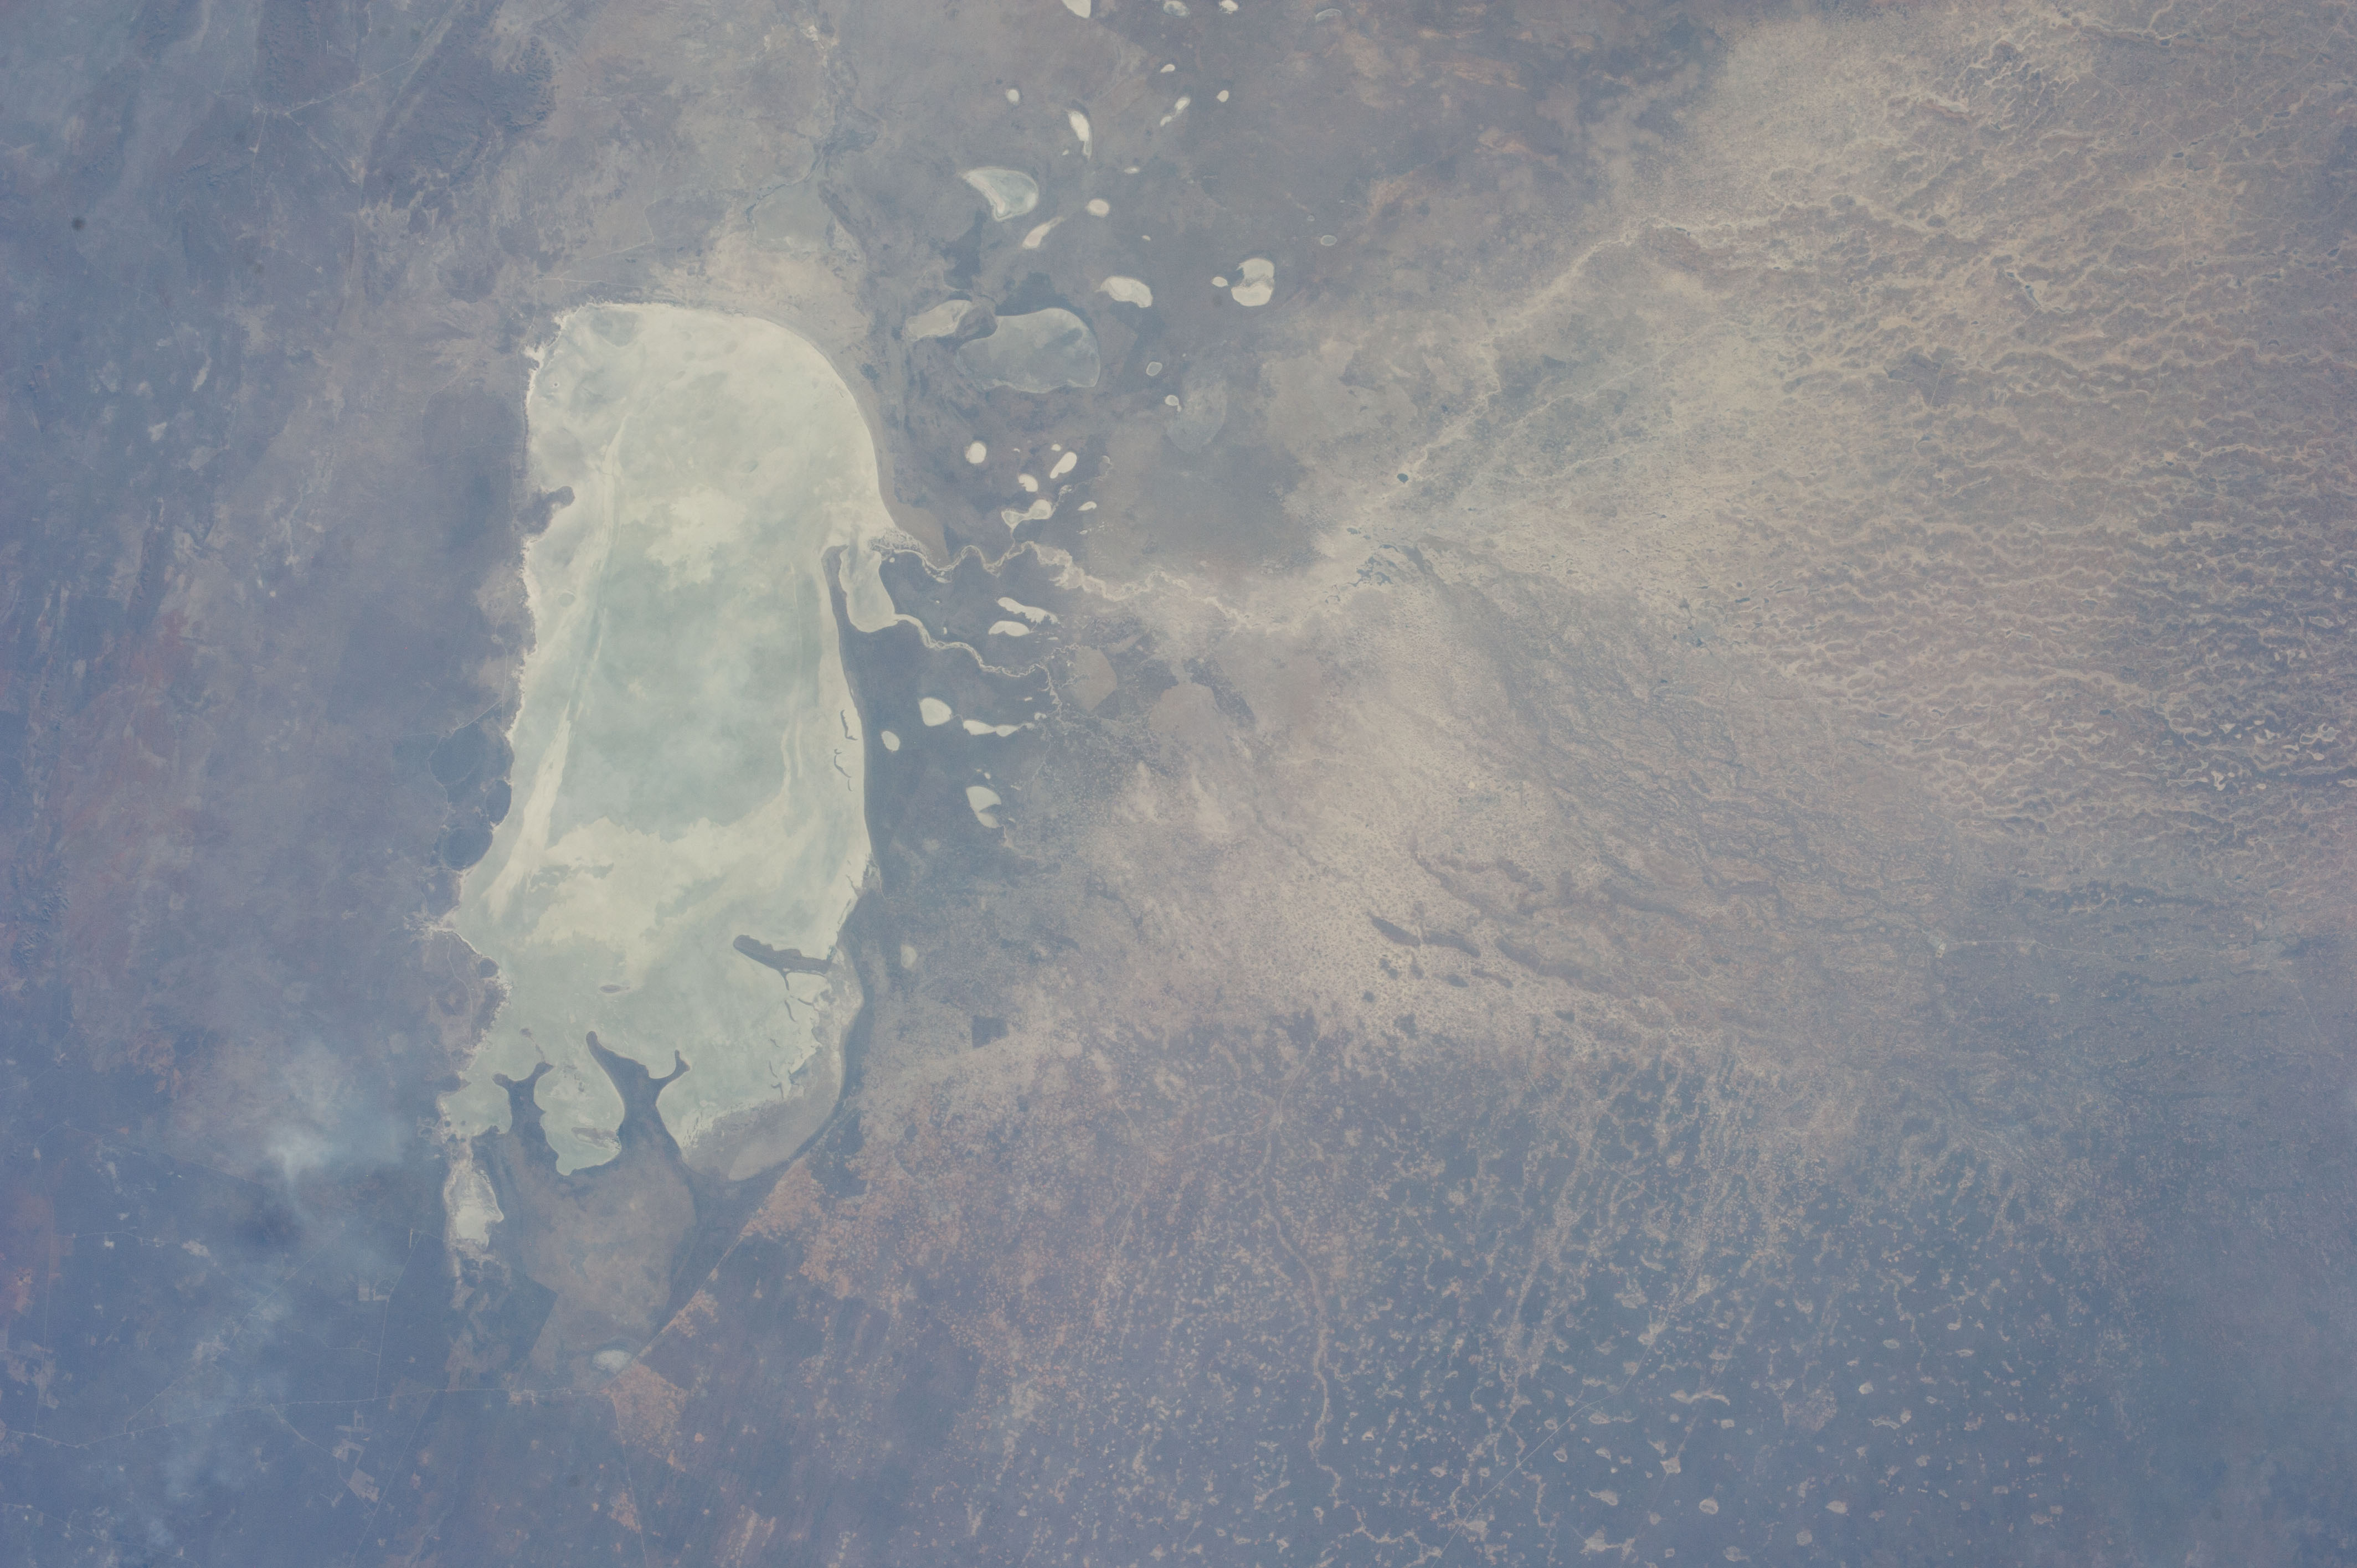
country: NAMIBIA
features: ETHOSHA NATIONAL PARK, GWASHUUI RIVER (LAKE), ONDANGWA
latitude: -18.3
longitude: 16.1
